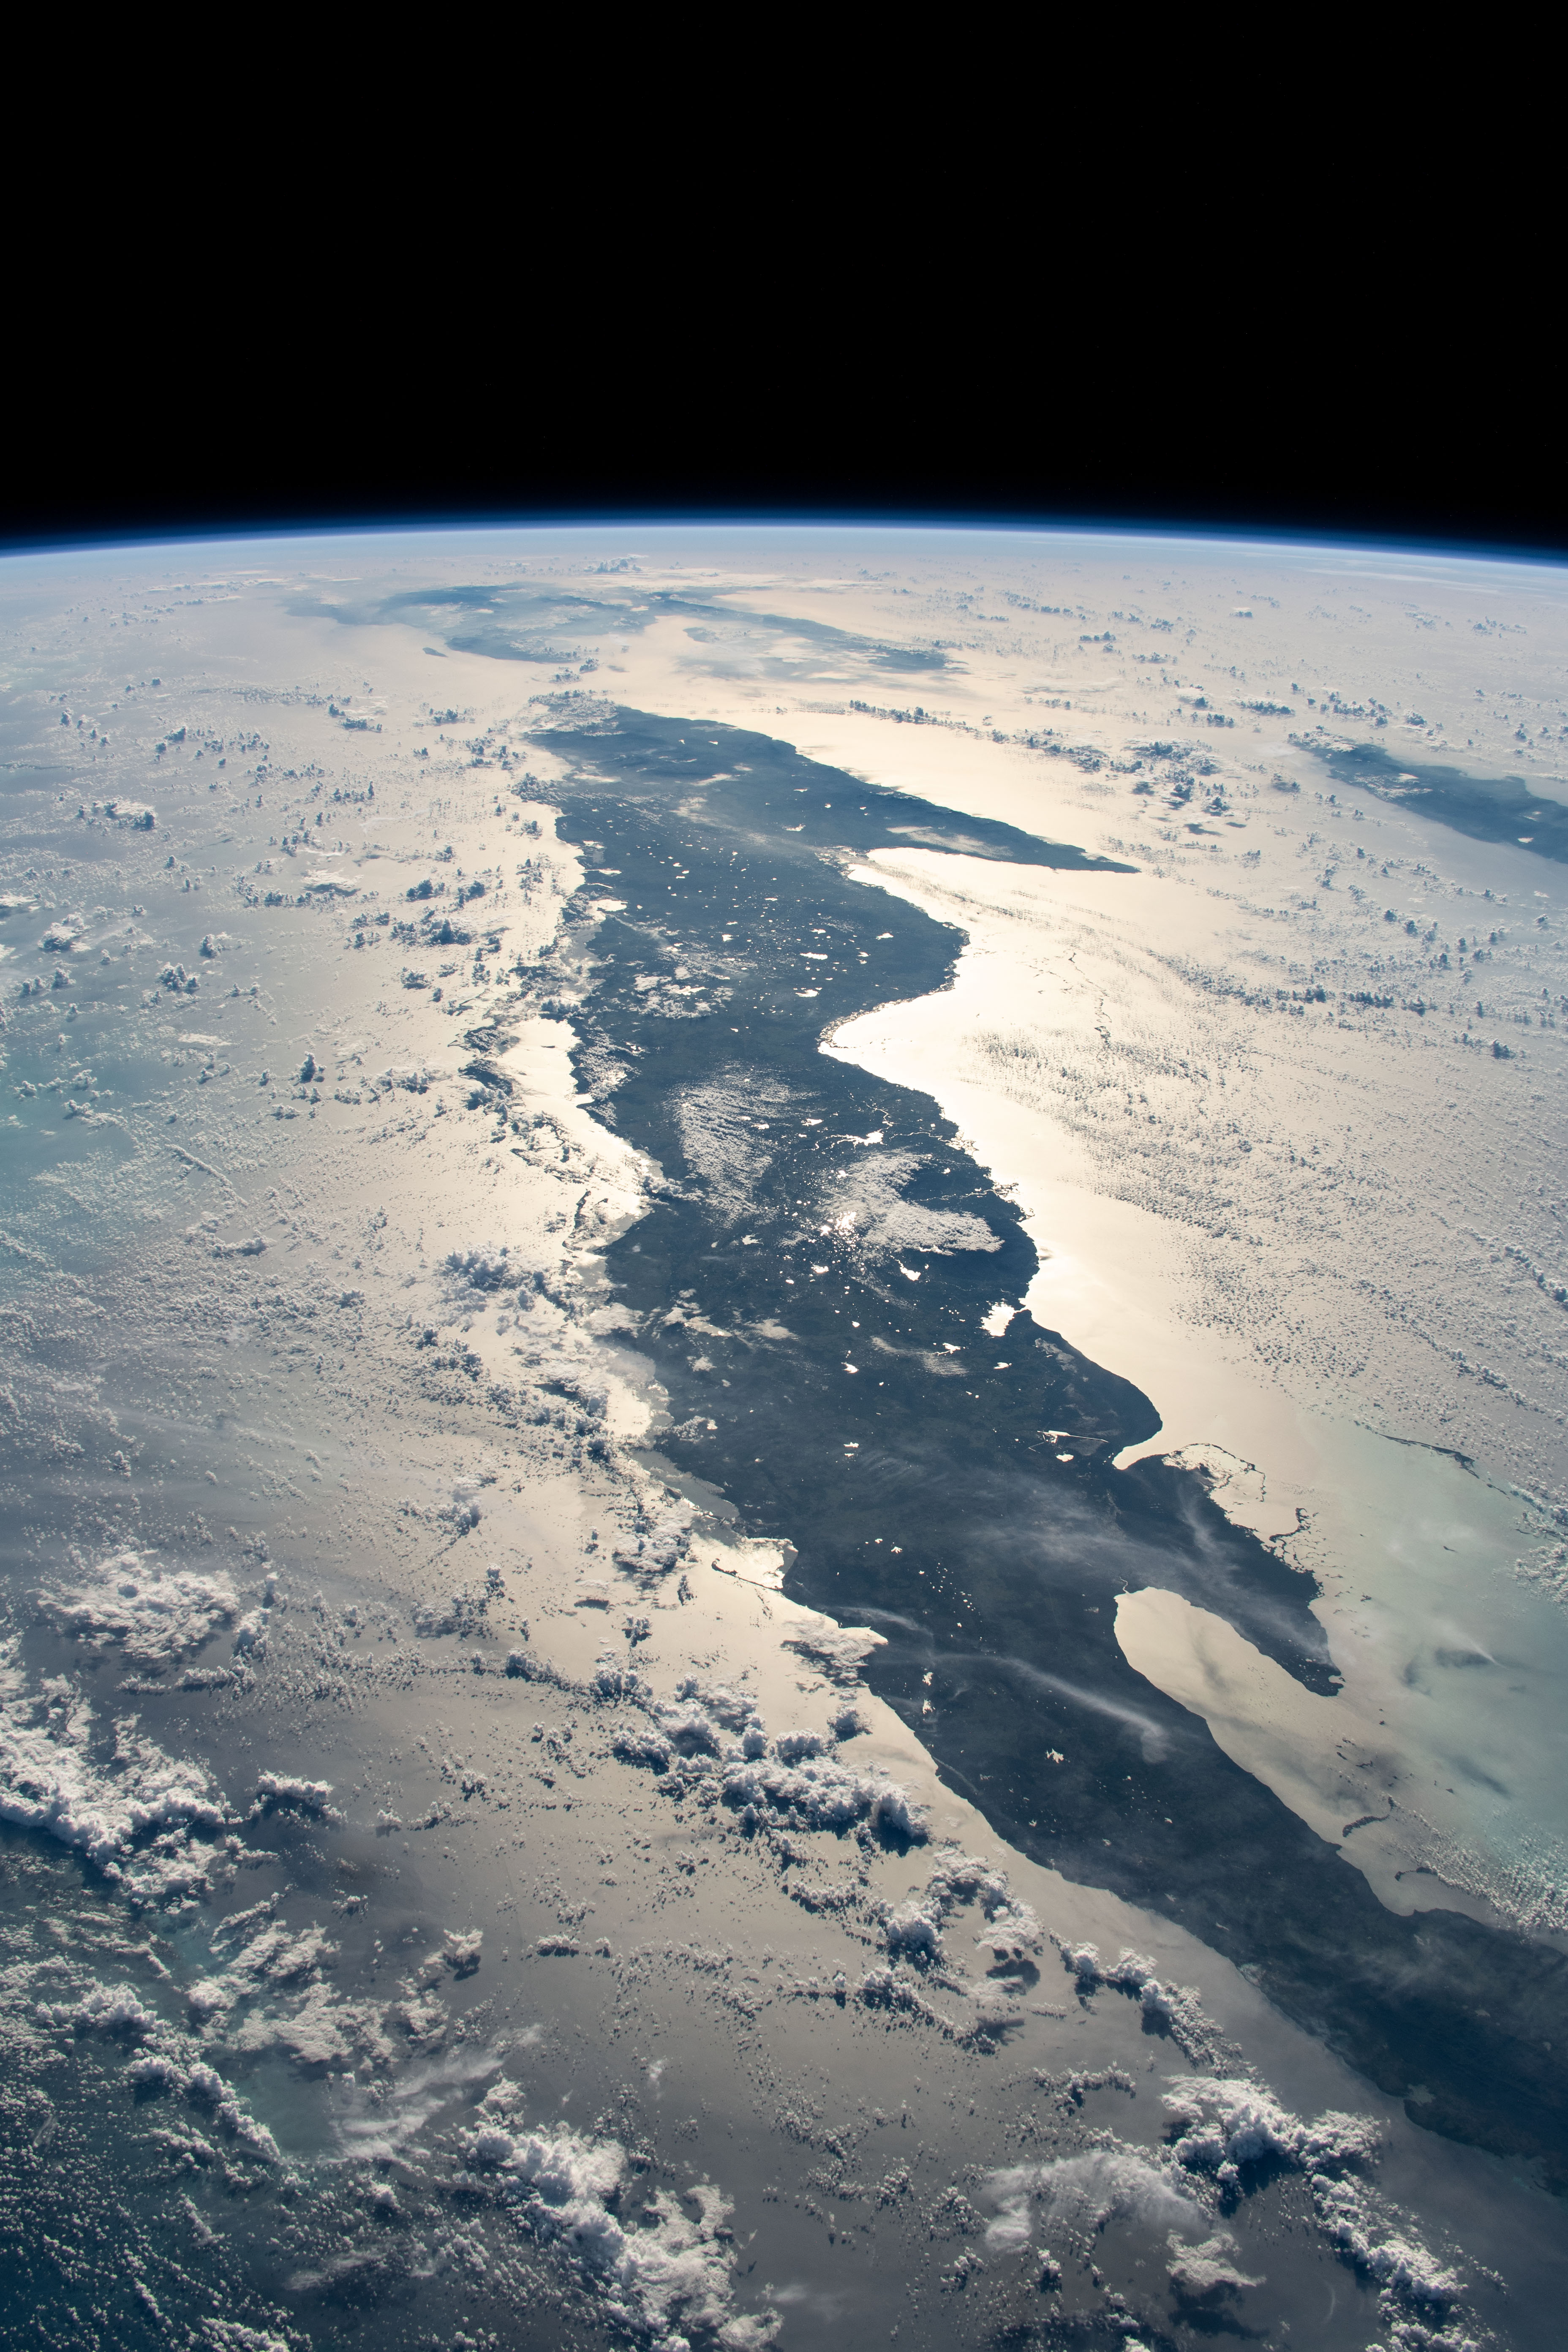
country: CUBA
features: CUBA
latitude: 22.0
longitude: -79.5
